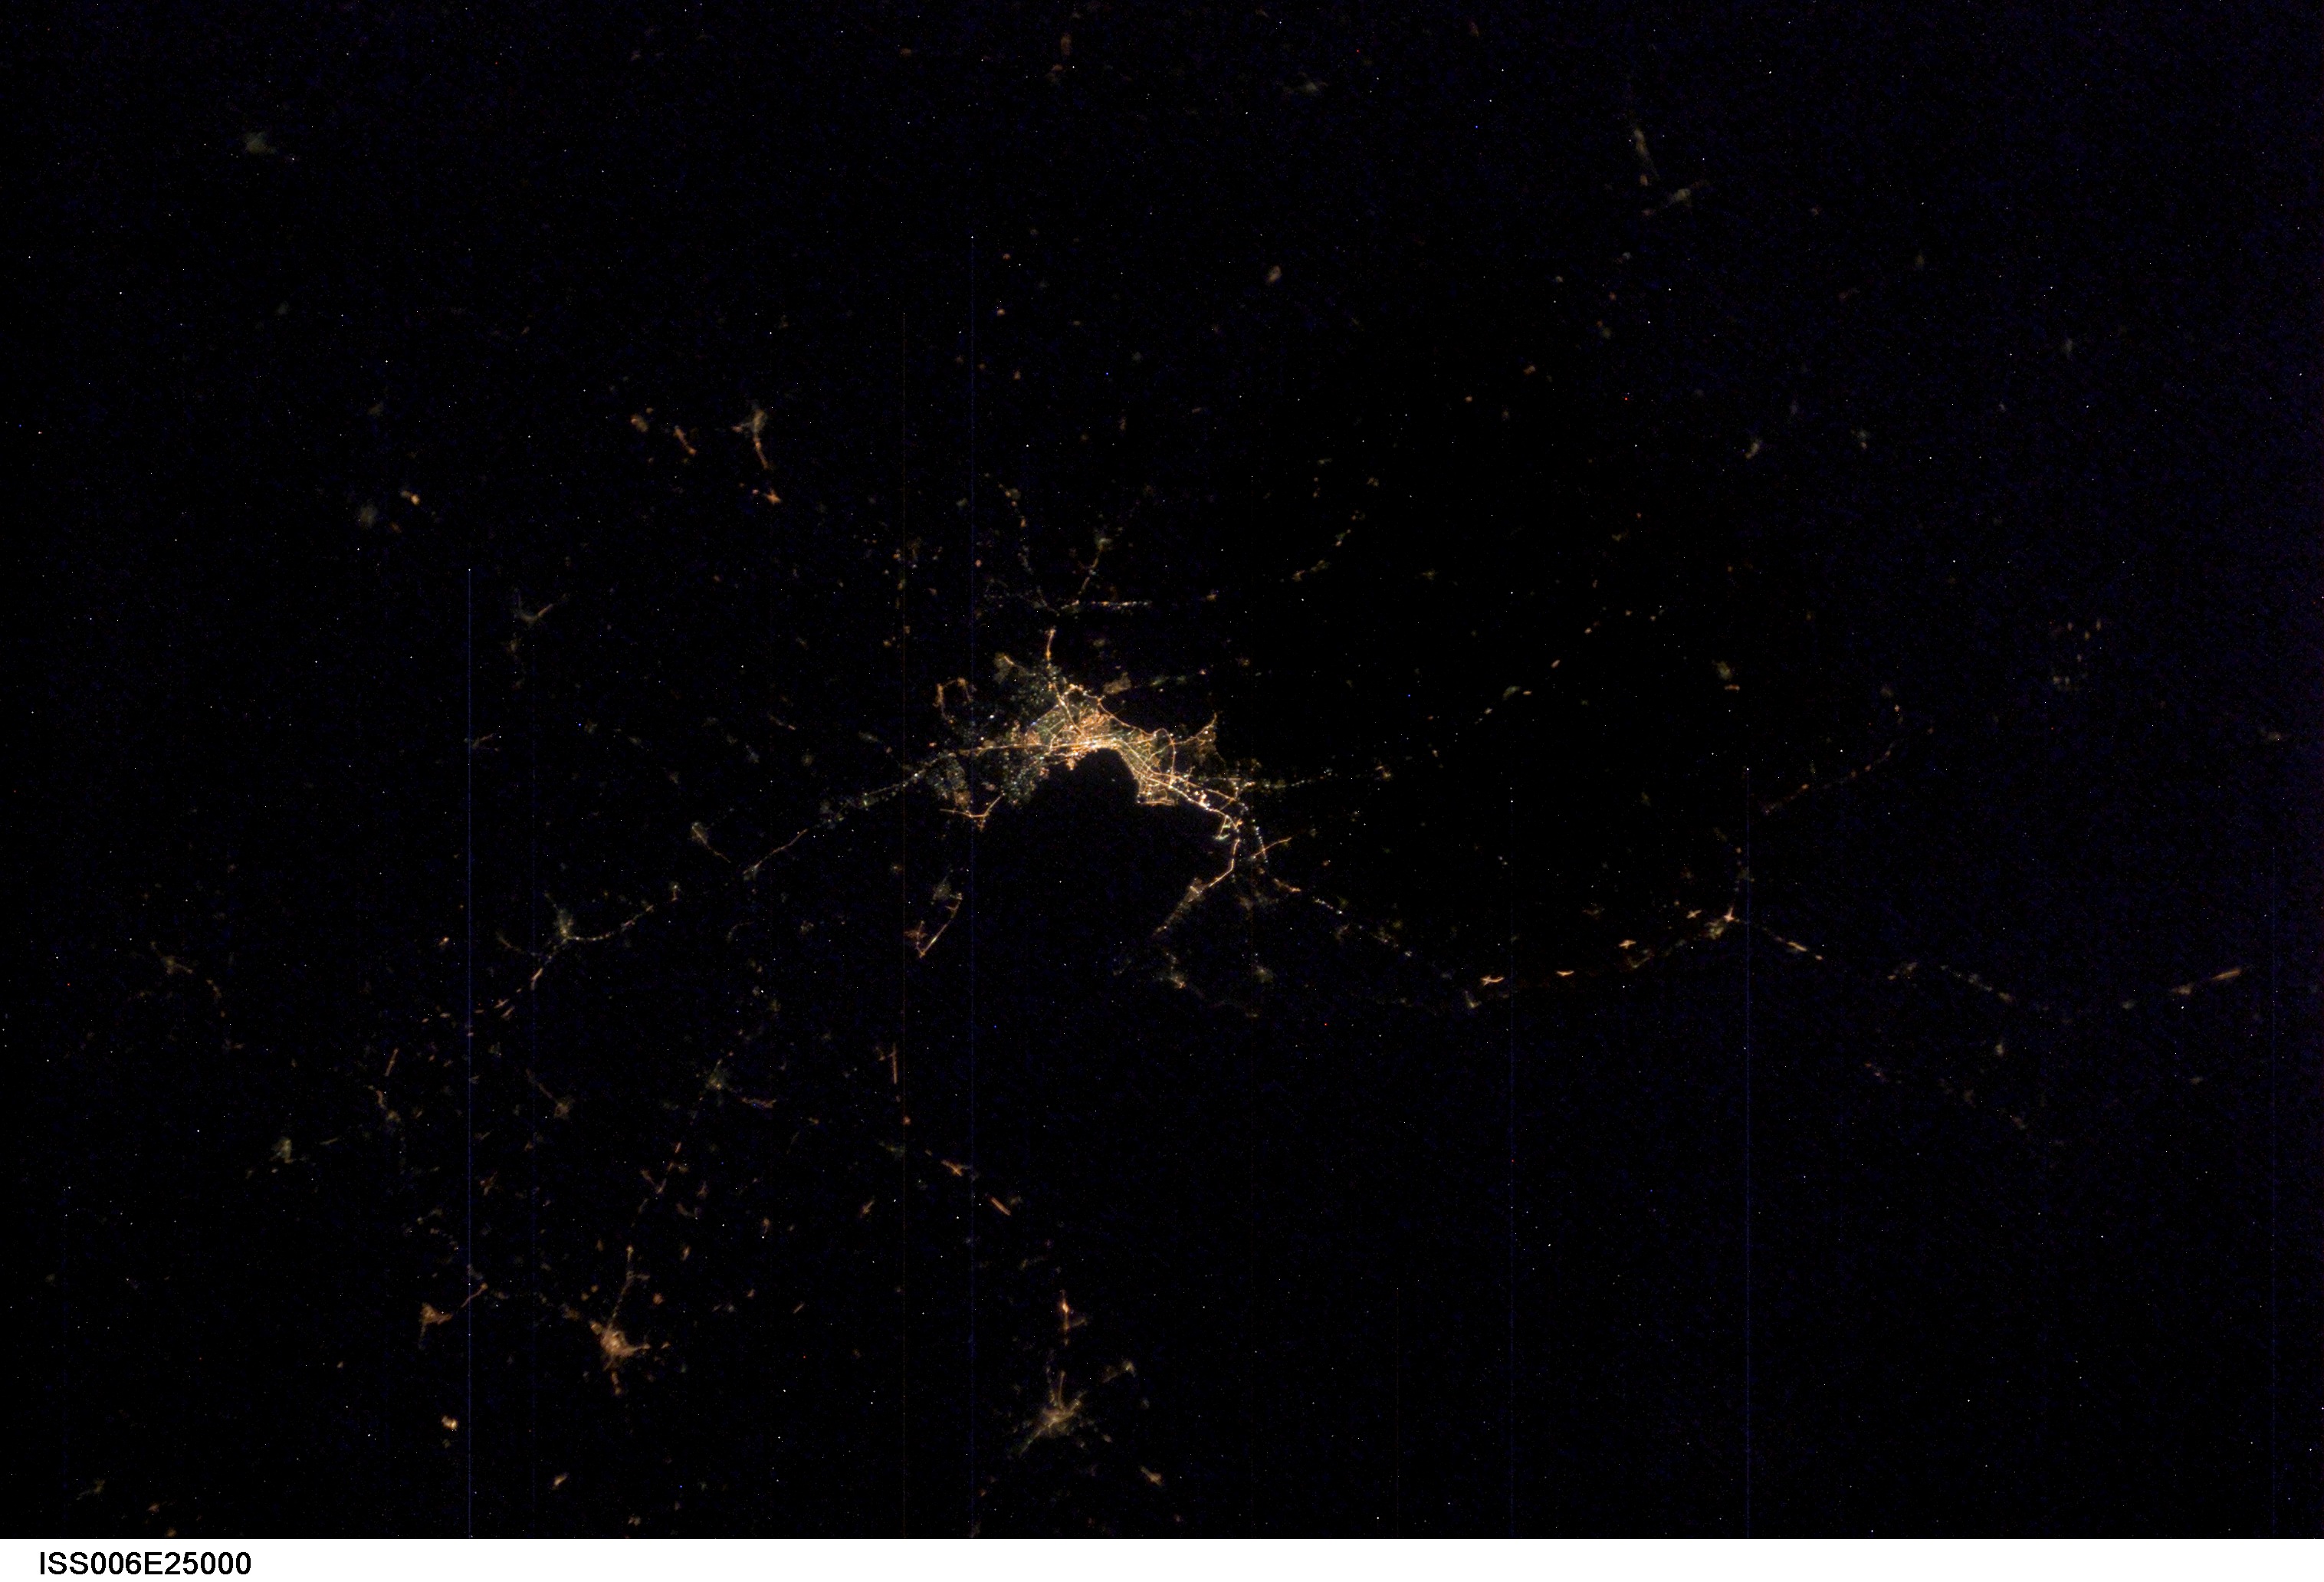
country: GREECE
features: THERMAIC G., THESSALONIKI AT NIGHT
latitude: 40.5
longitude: 23.0
